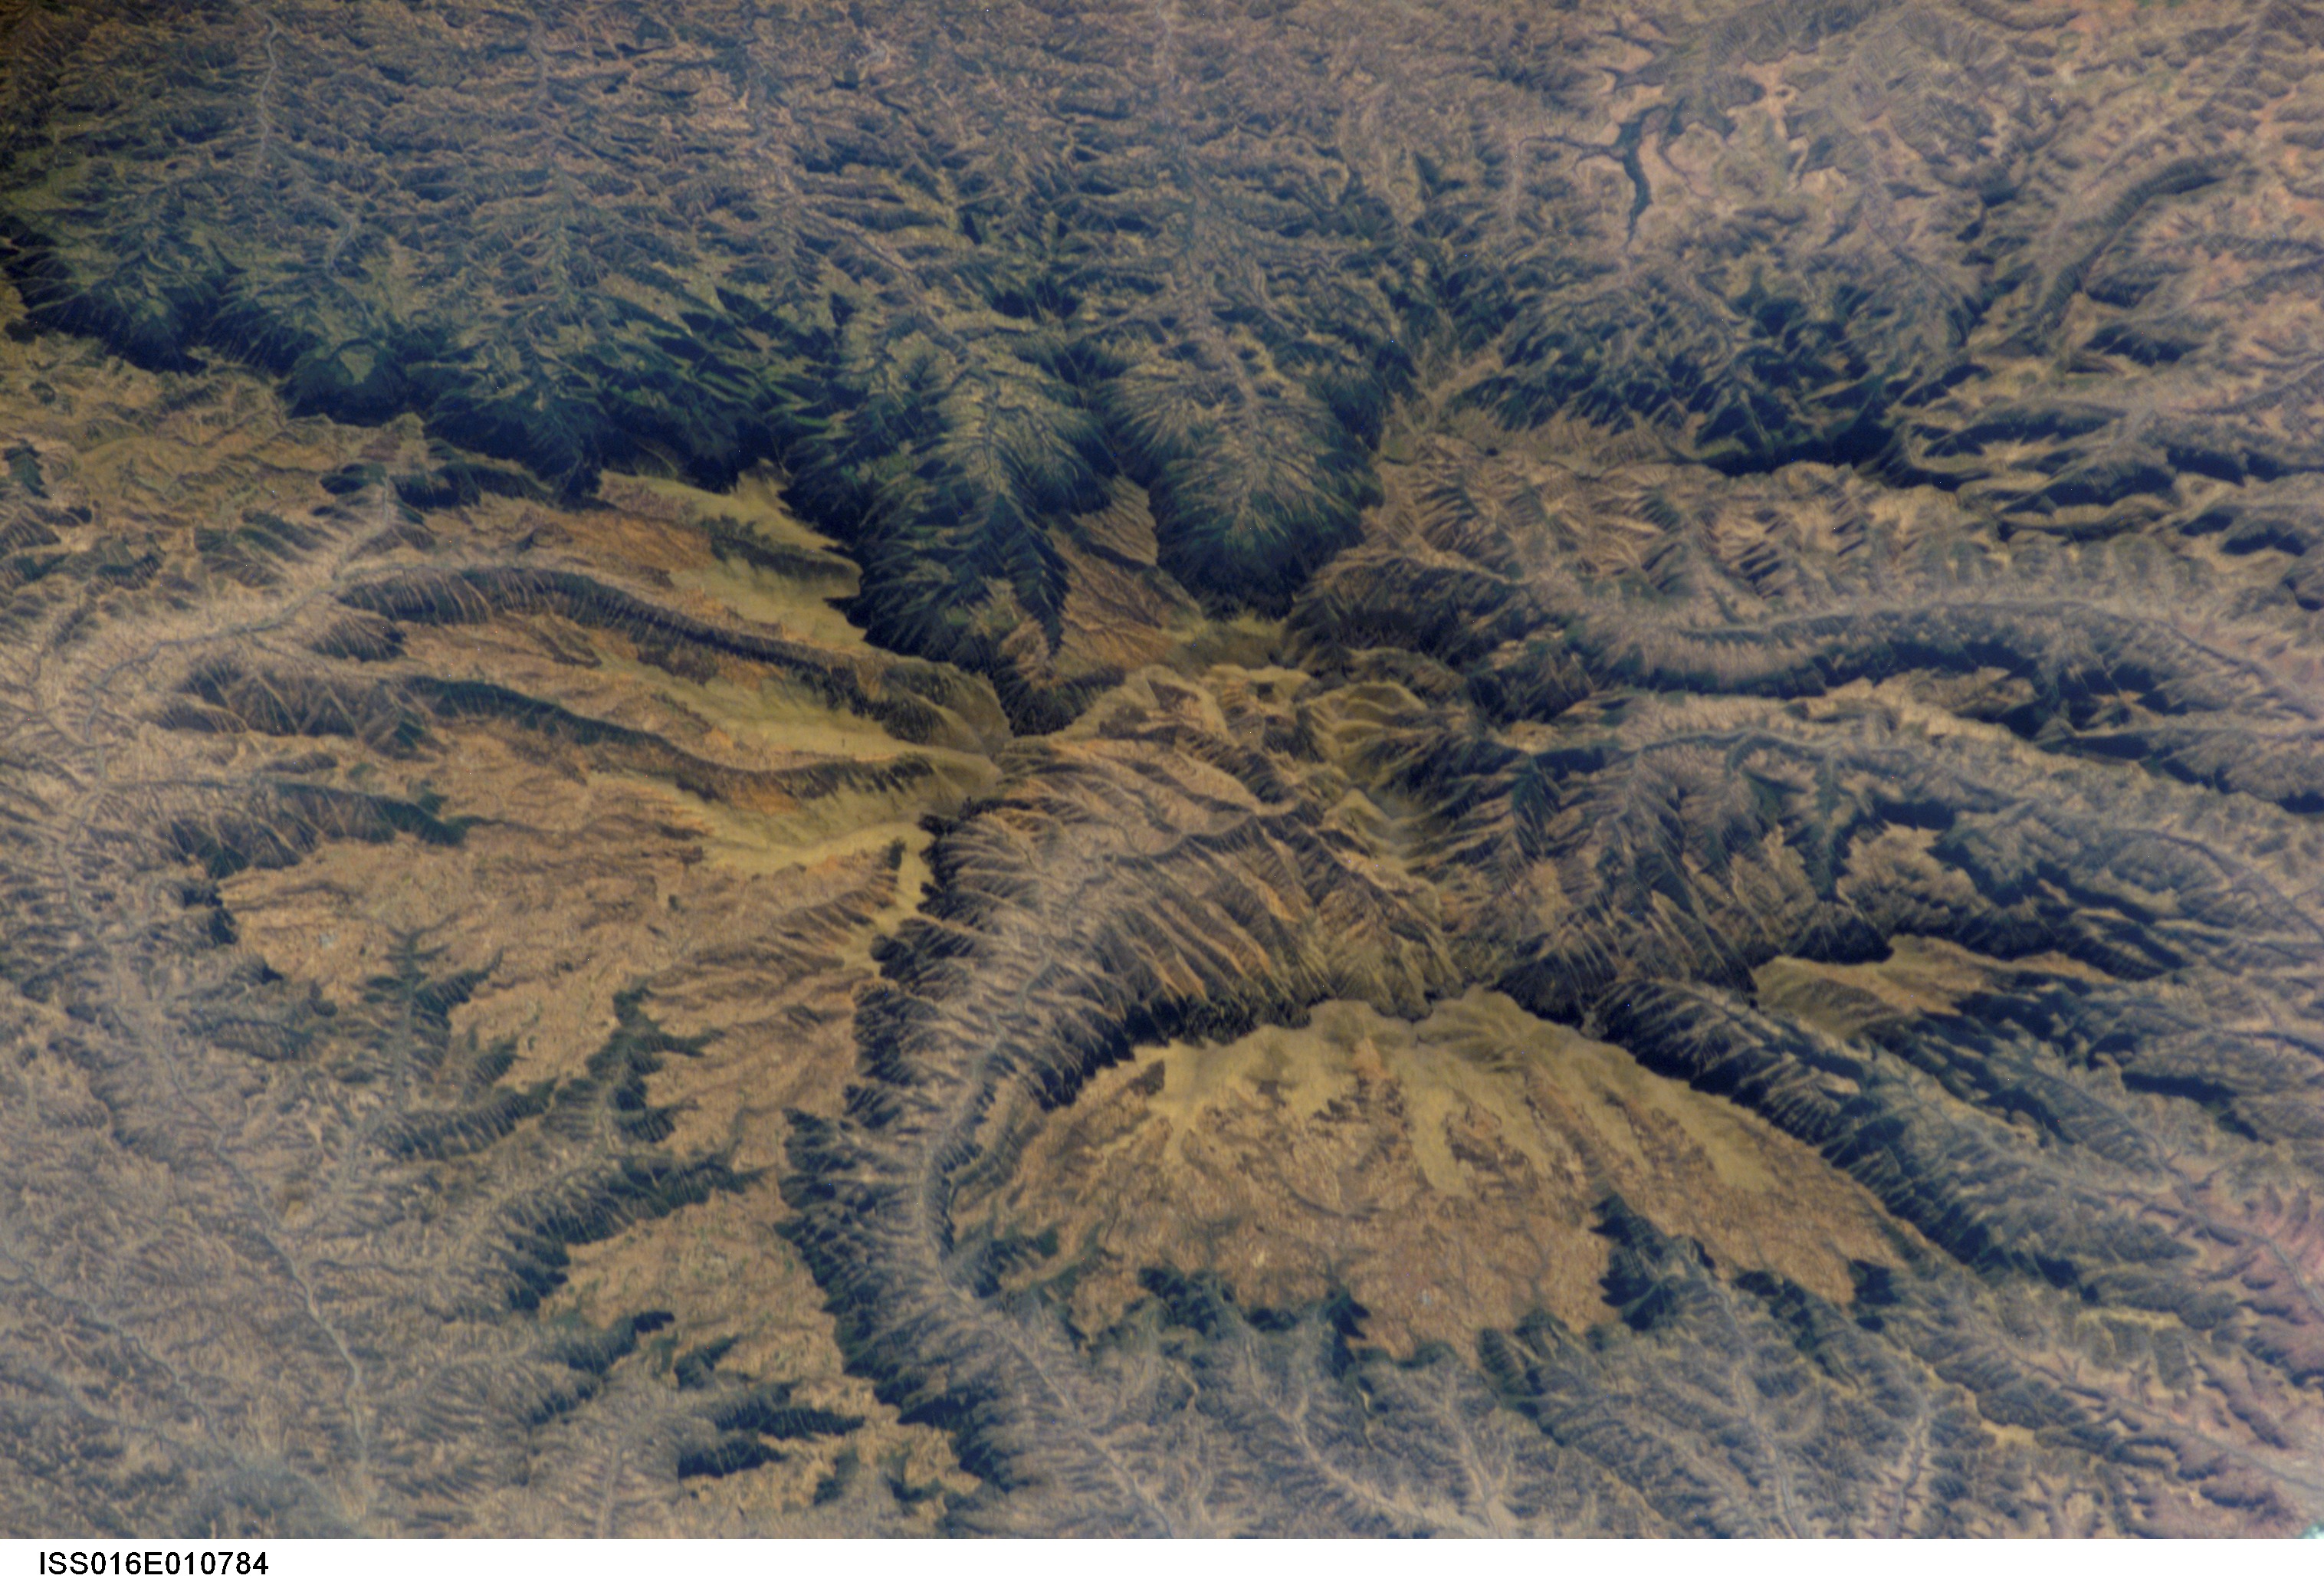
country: ETHIOPIA
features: SEMIEN MTS., RAVINES, PLATEAU
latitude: 13.0
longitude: 38.5
